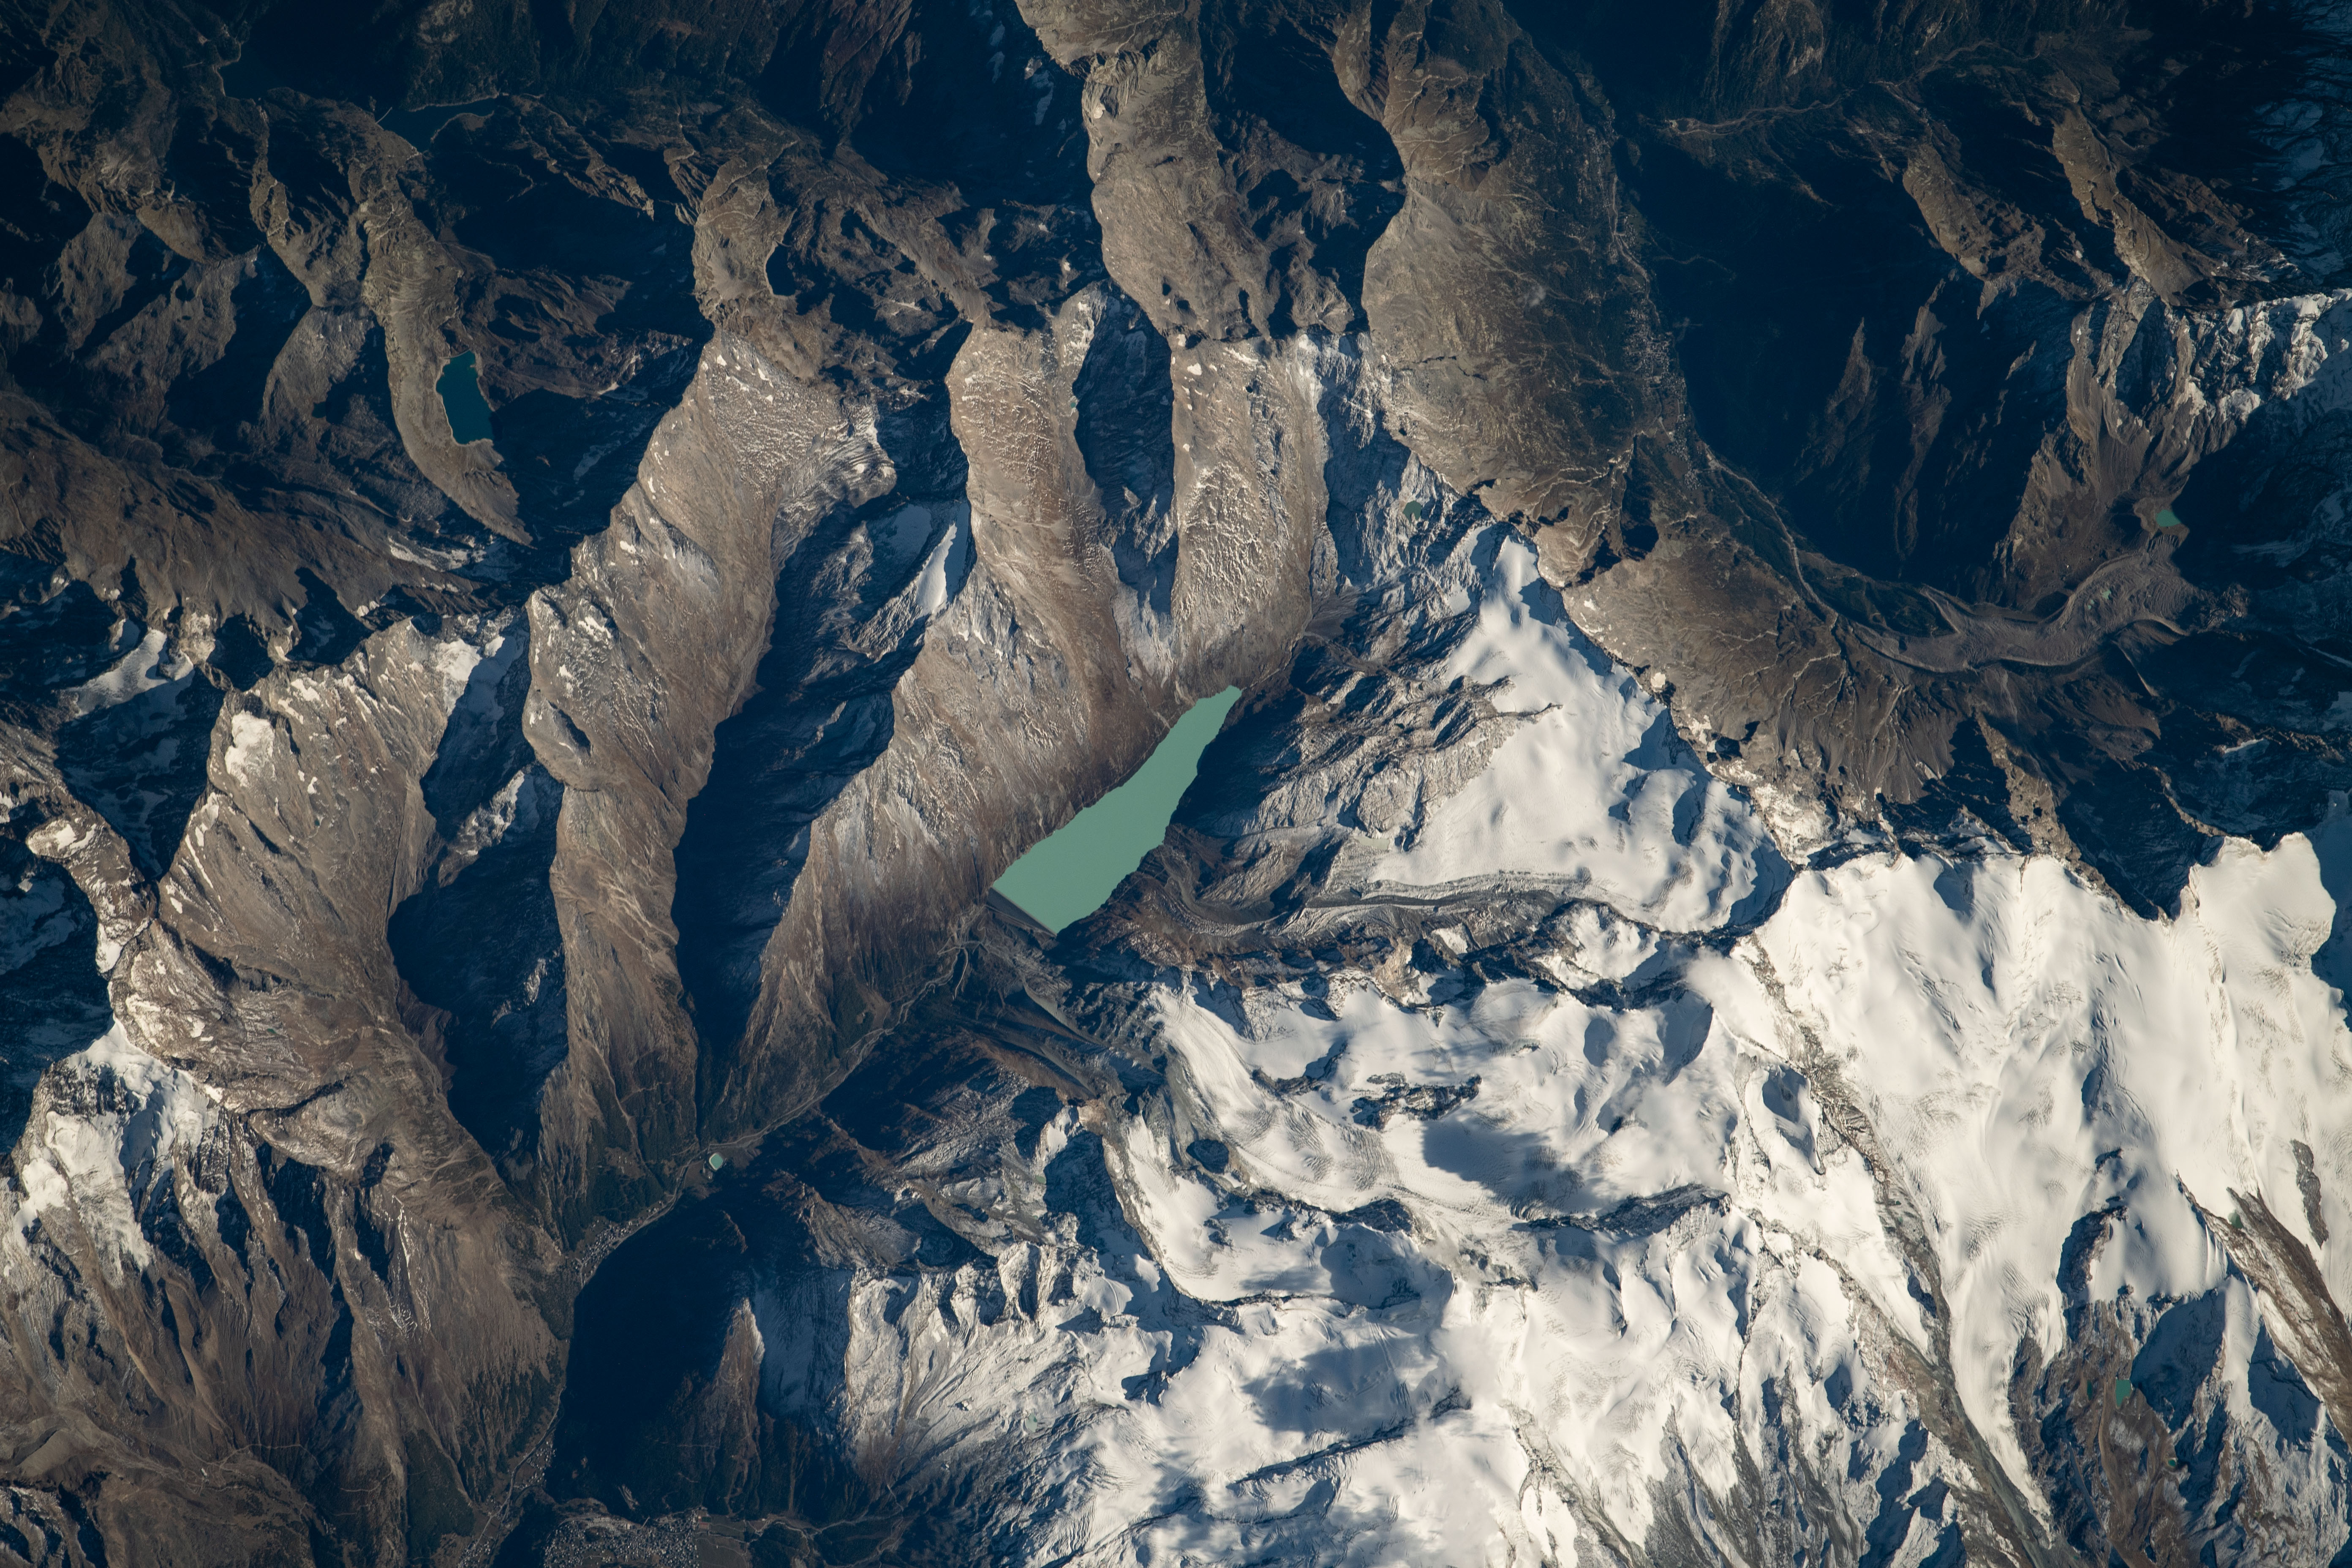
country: SWITZERLAND
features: MOUNTAIN RANGE, STELLIHORN, SAAS-ALMAGELL, STELLIHORN MOUNTAIN,MATTMARKSEE LAKE,SWITZERLAND,ZENTRALE ZERMEIGGERN HYDROELECTRIC POWER PLANT,BARRAGE DE MATTMARK RESERVOIR,VISPA RIVER
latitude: 46.0
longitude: 8.0
